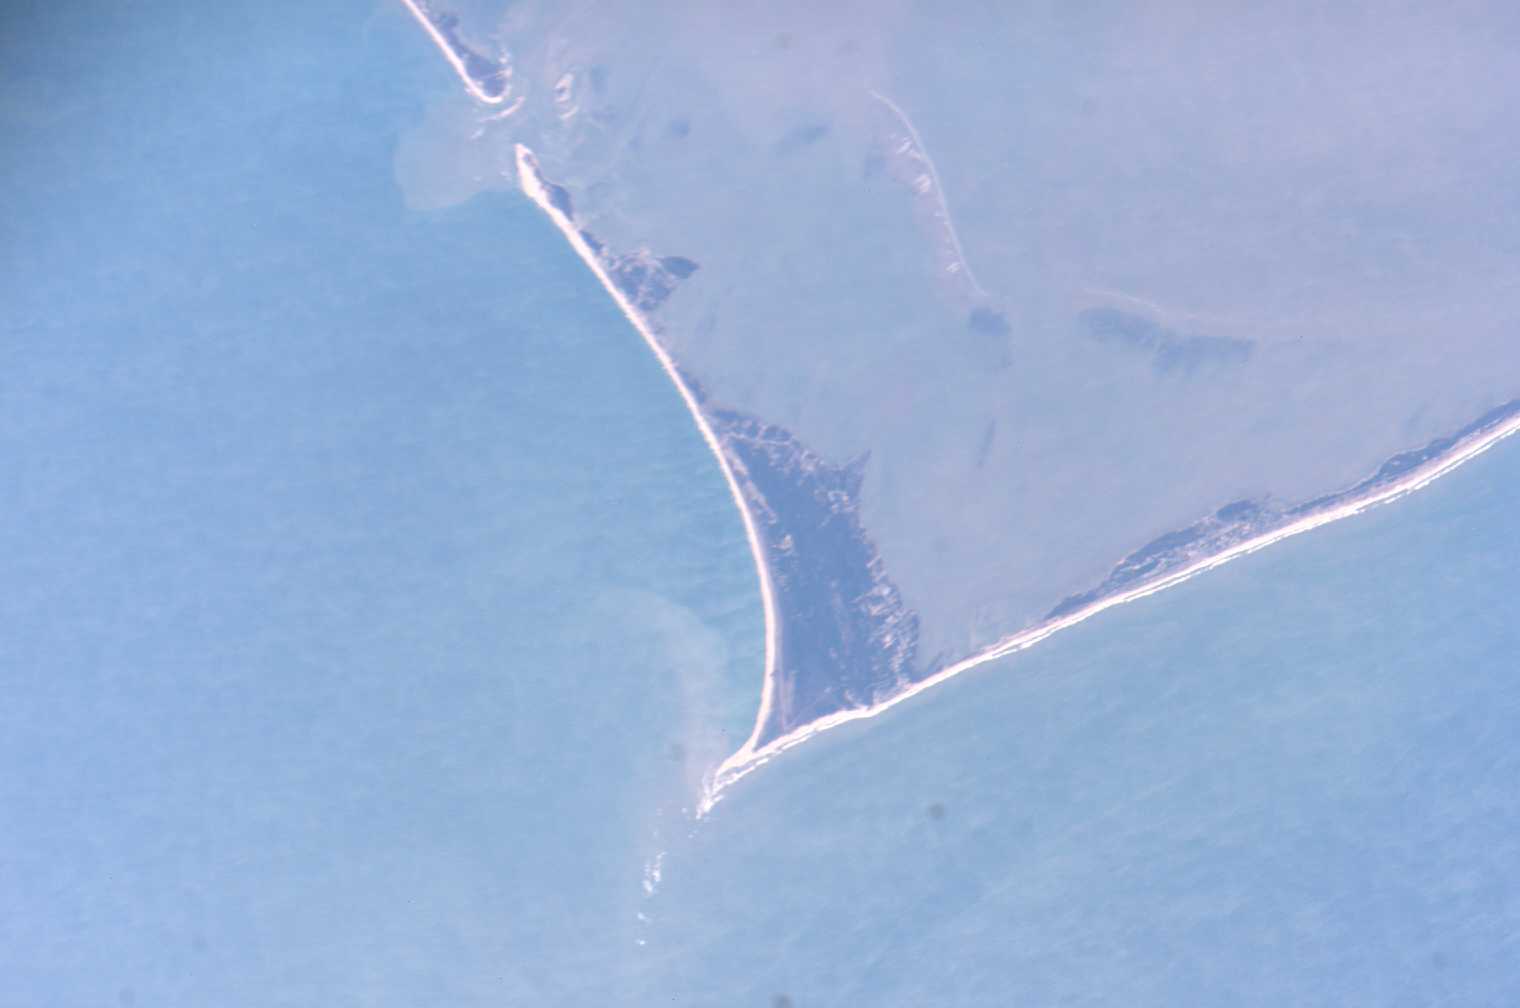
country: USA-NORTH CAROLINA
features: CAPE HATTERAS, SHOALS, BEACHES
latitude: 35.2
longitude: -75.6
